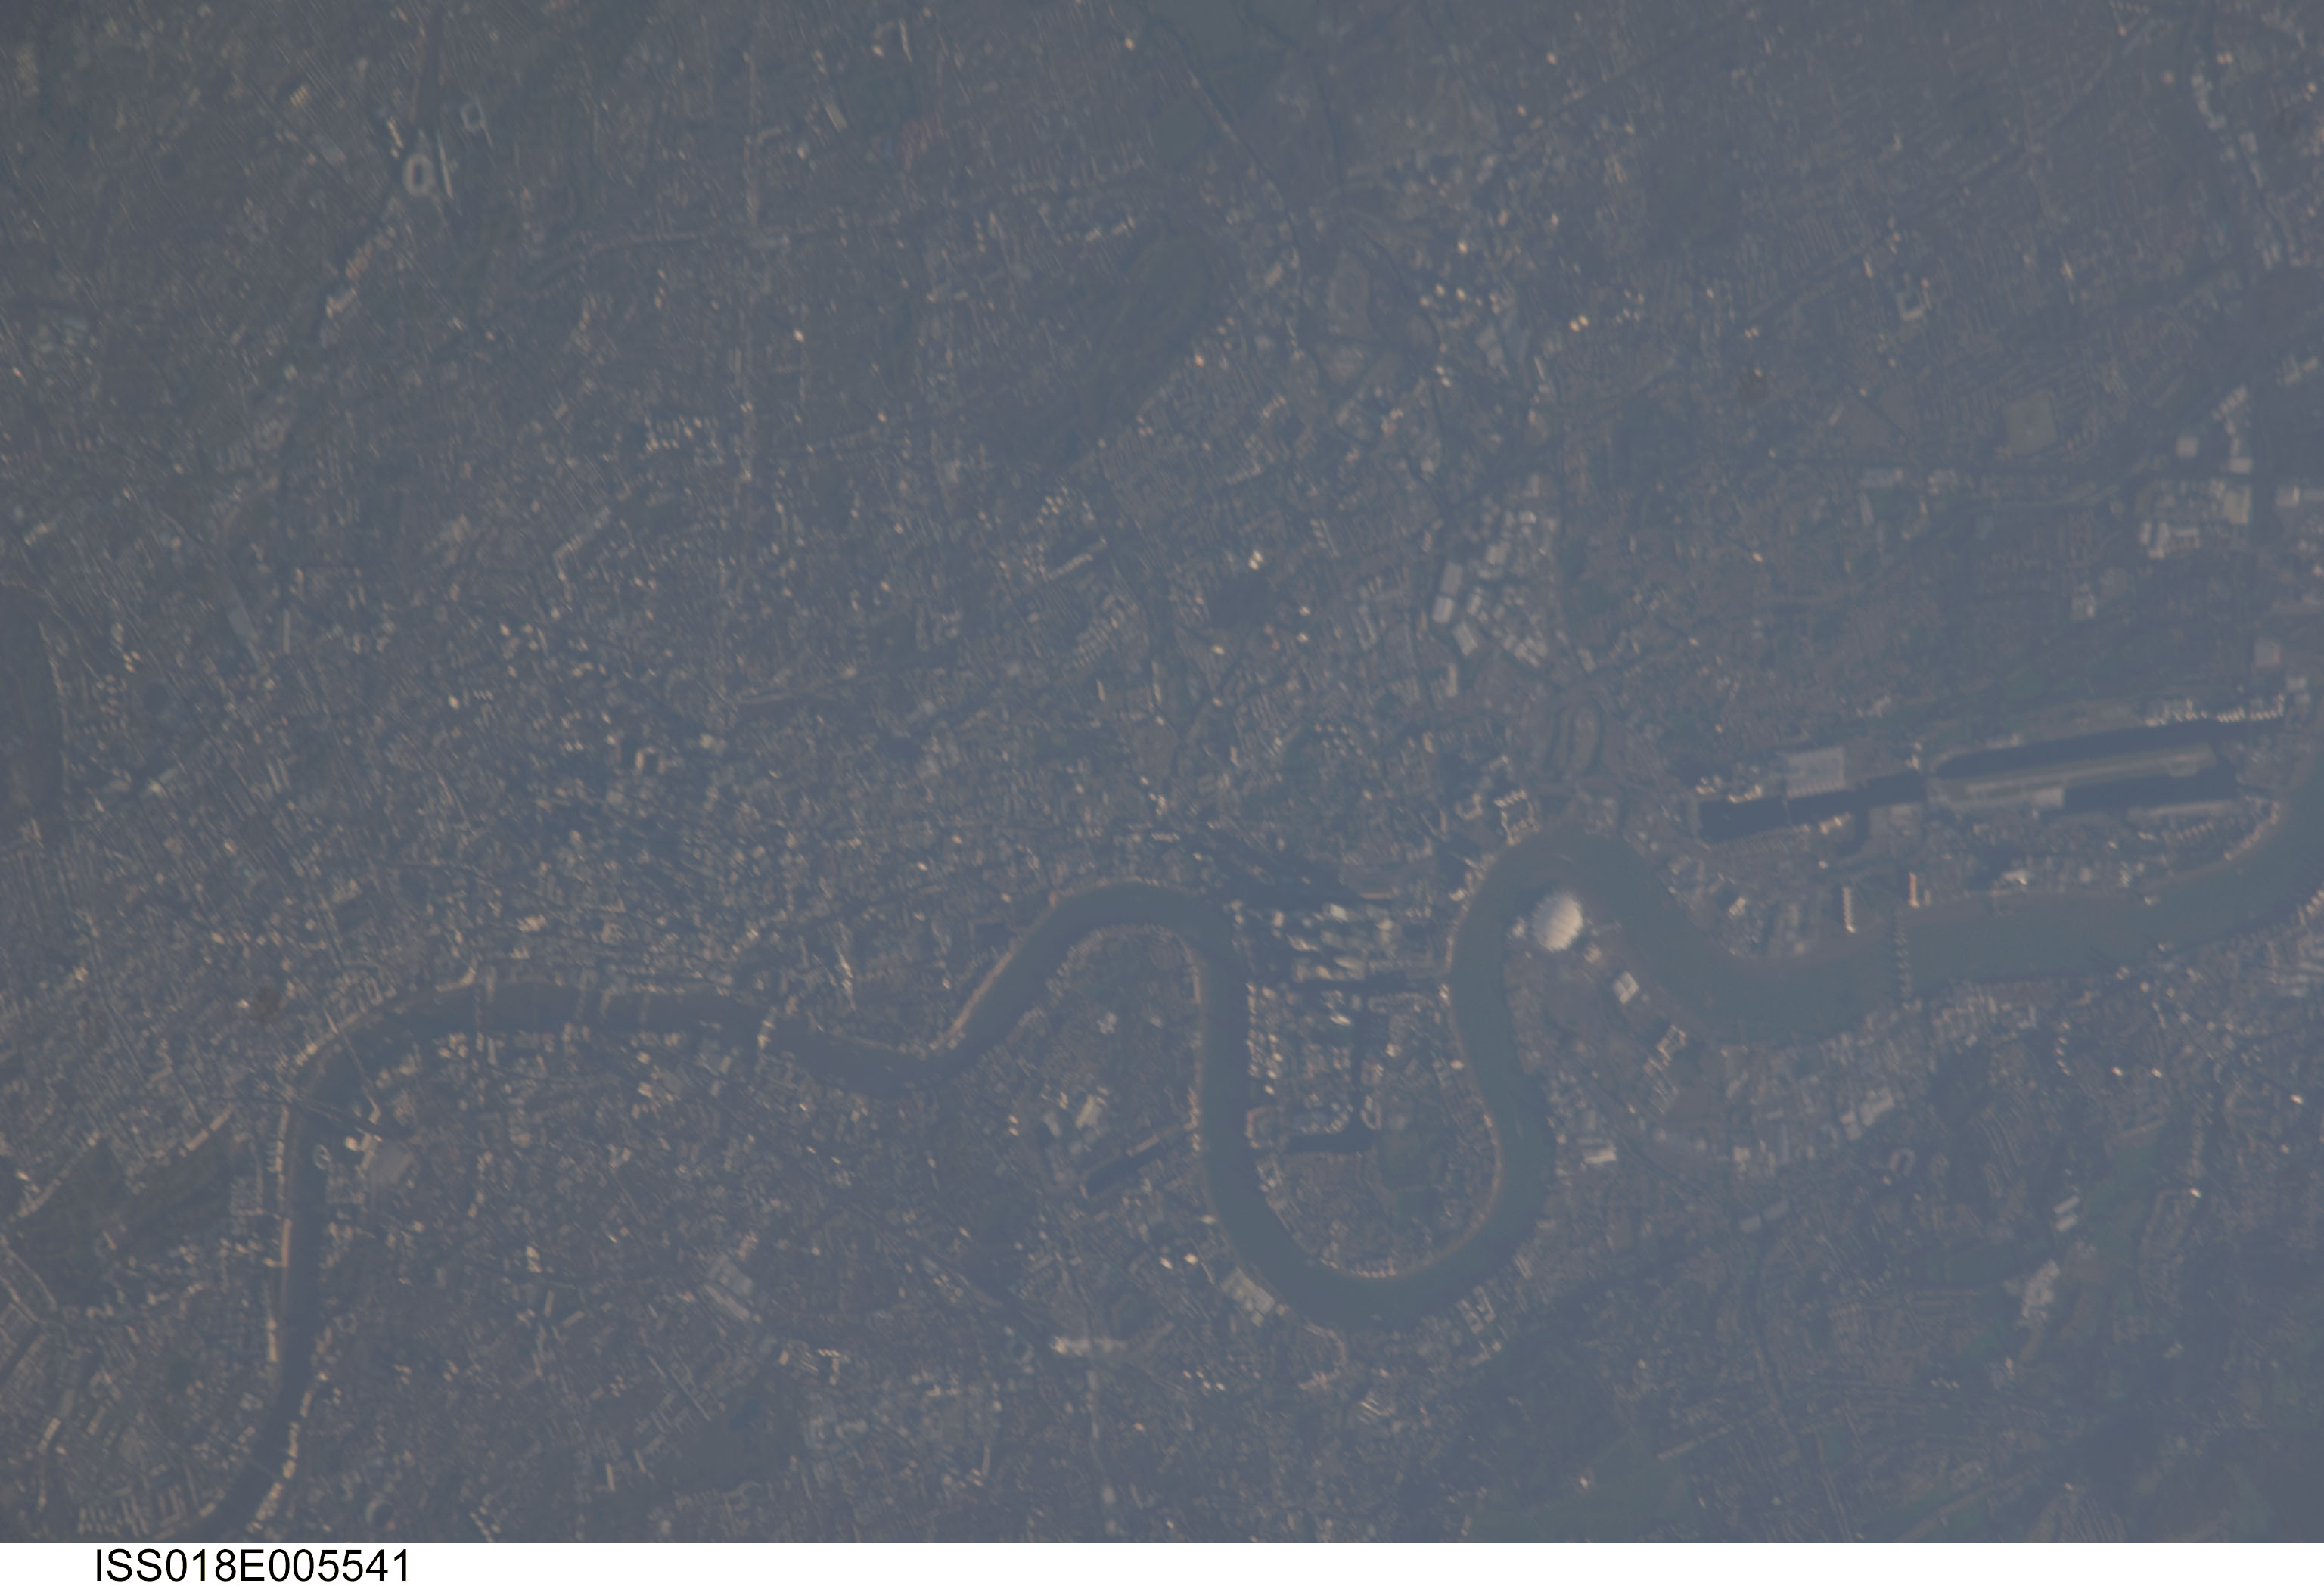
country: UK-ENGLAND
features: LONDON, THAMES R., MILLENIUM DOME
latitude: 51.5
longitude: 0.0
